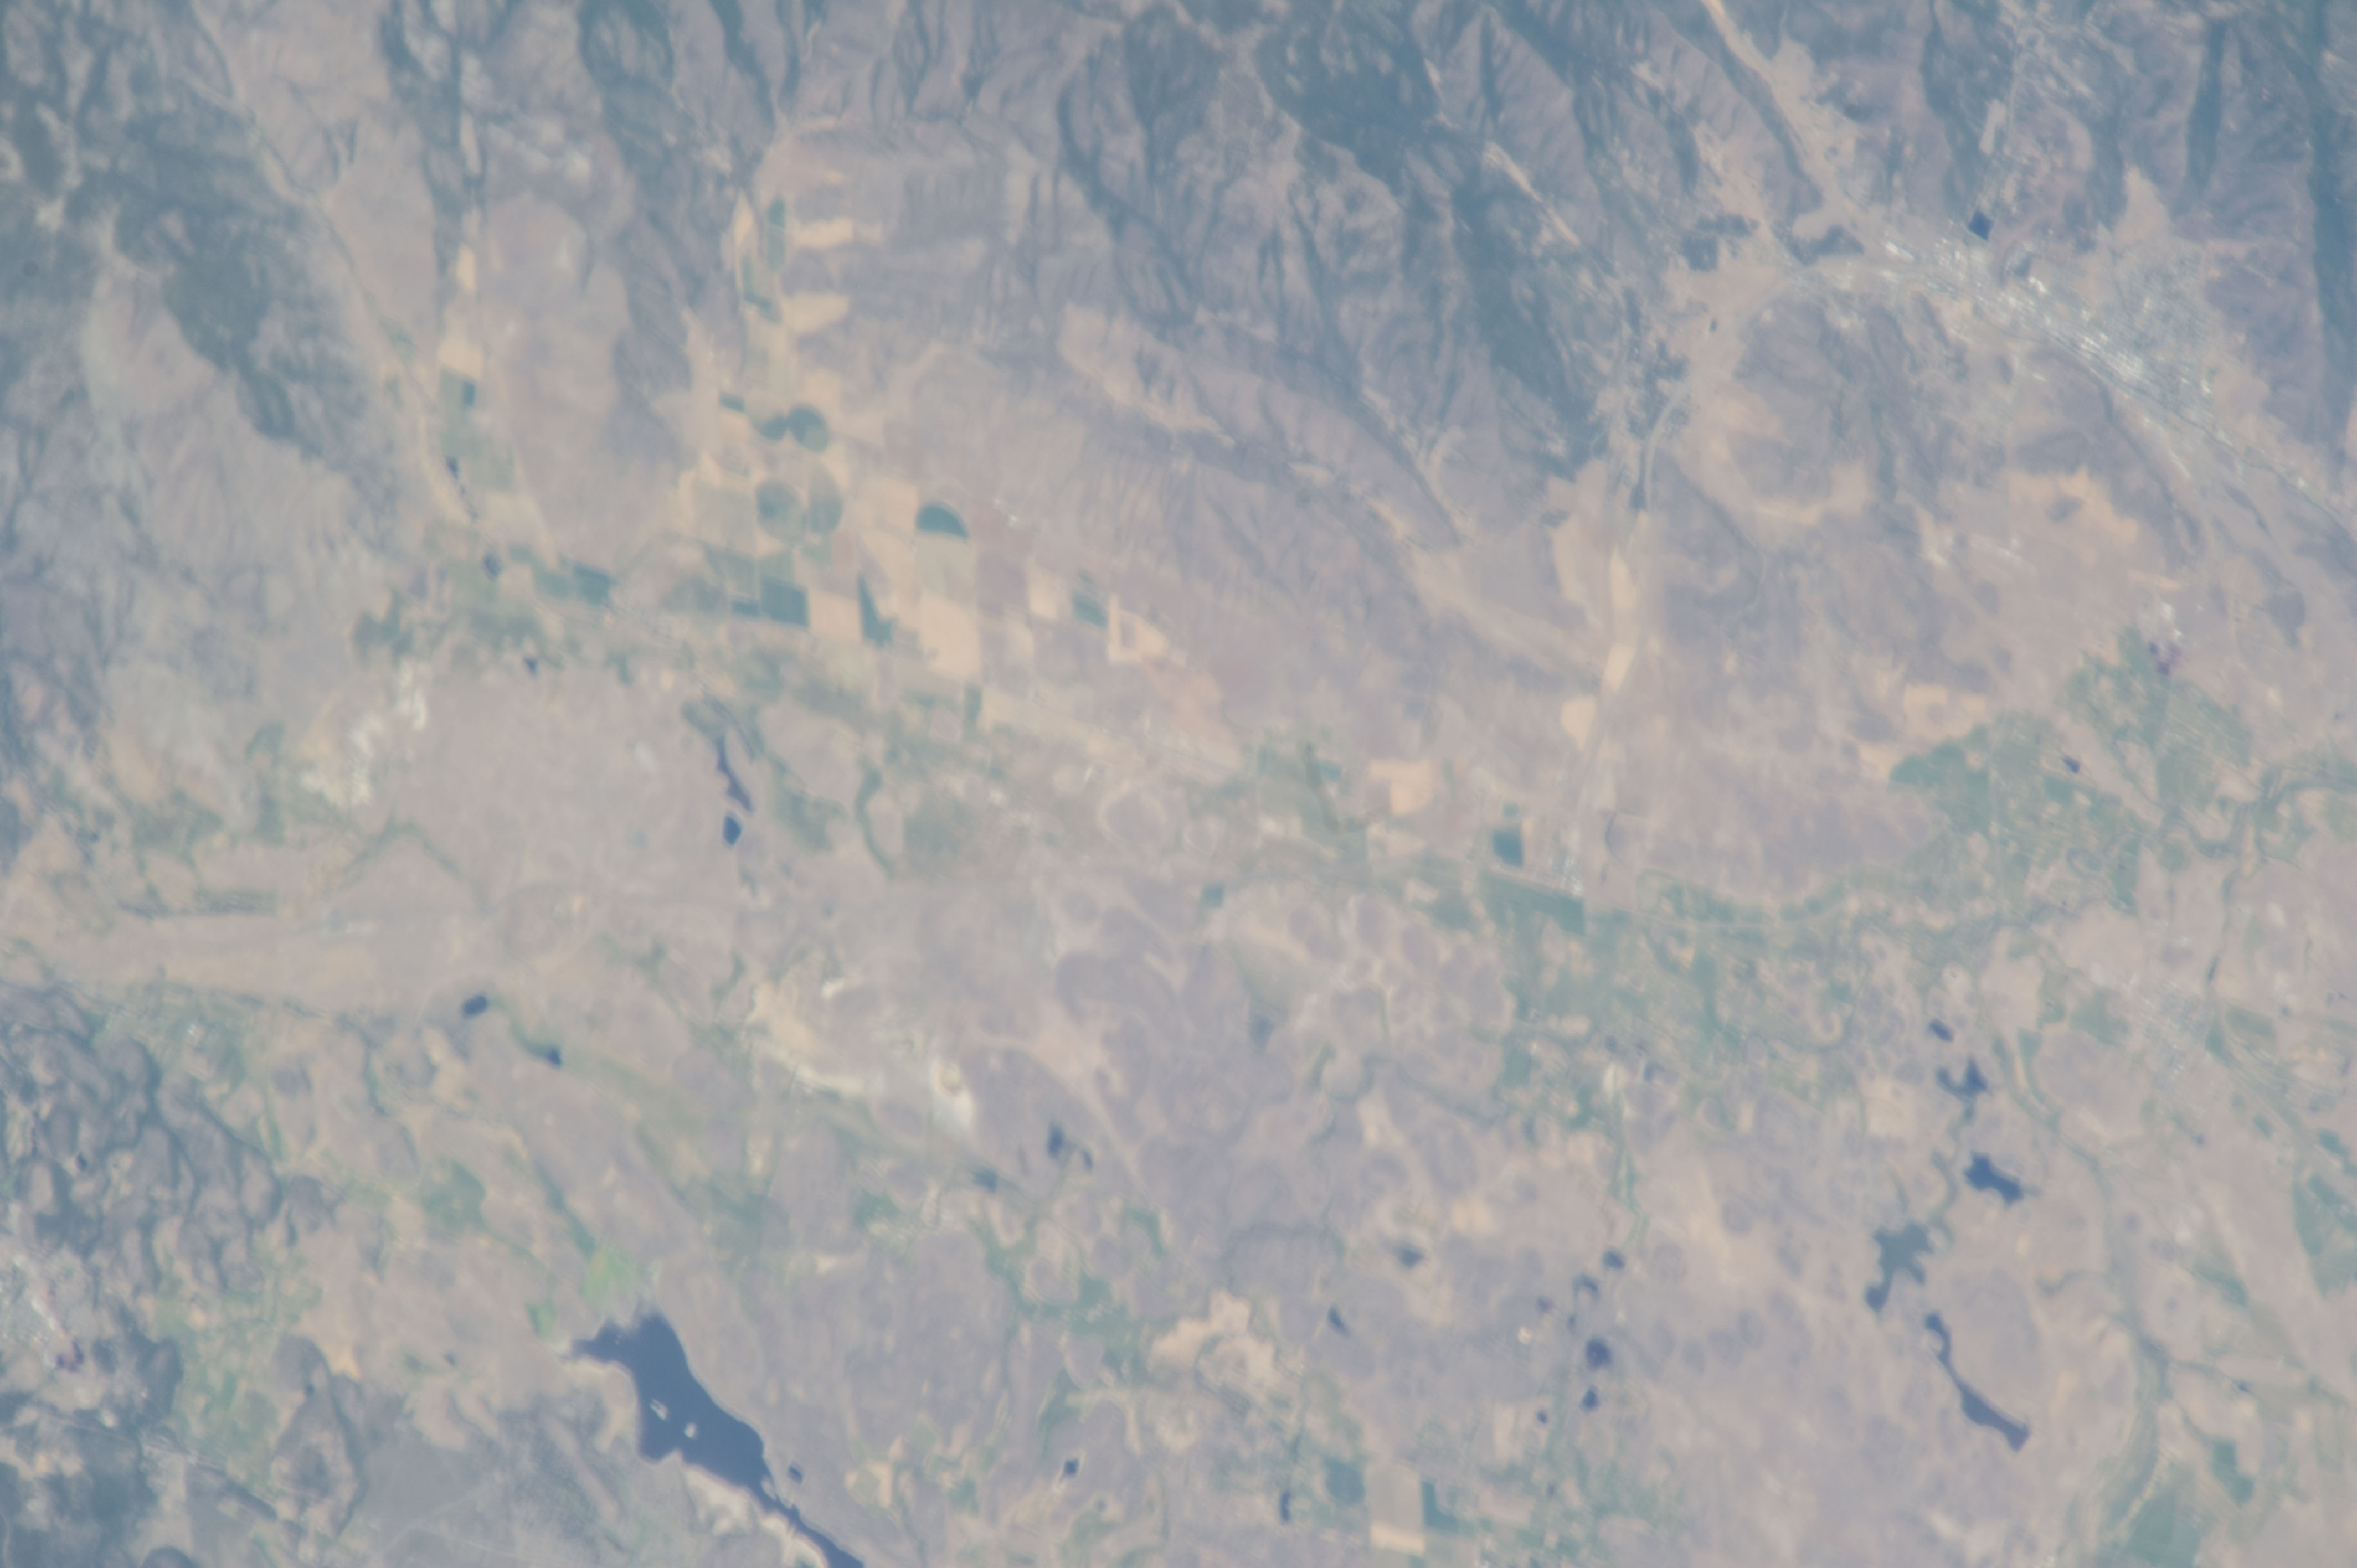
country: USA-CALIFORNIA
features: AGR., L. SHASTINA
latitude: 41.5
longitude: -122.5
